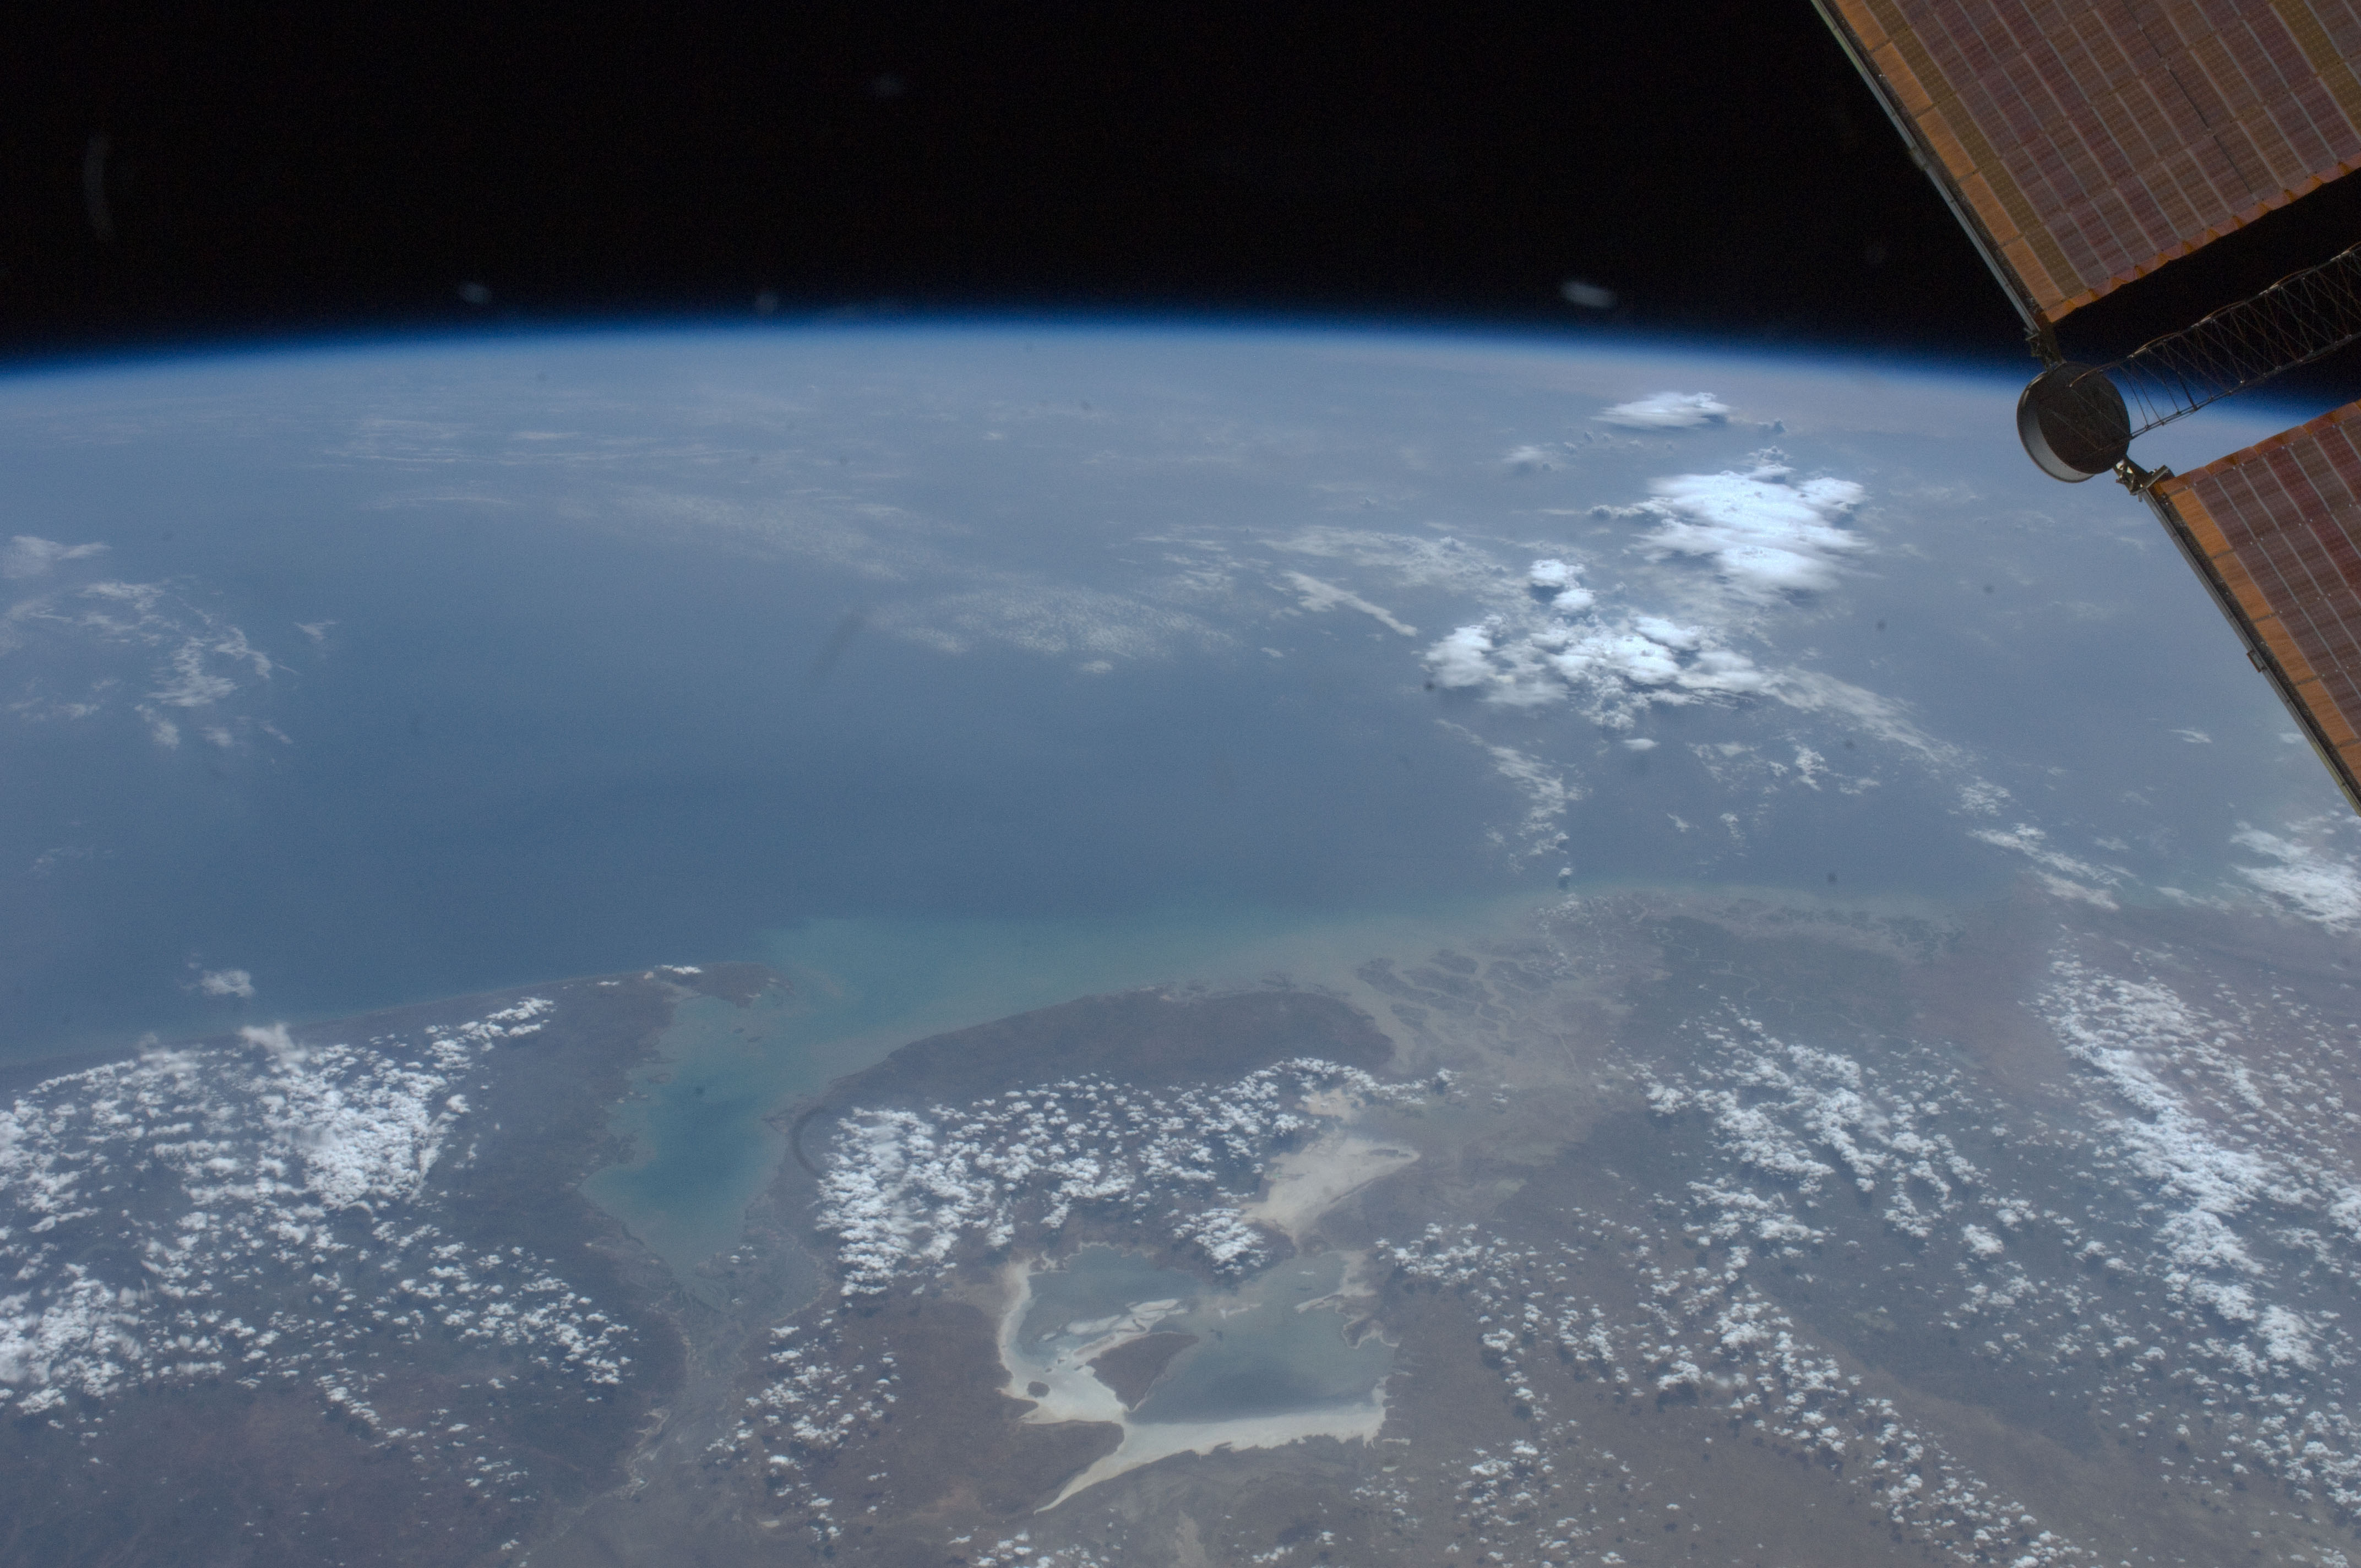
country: INDIA
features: KUTCH PEN., RANN OF KUTCH FLATS, KUTCH G.
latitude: 23.0
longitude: 68.0
